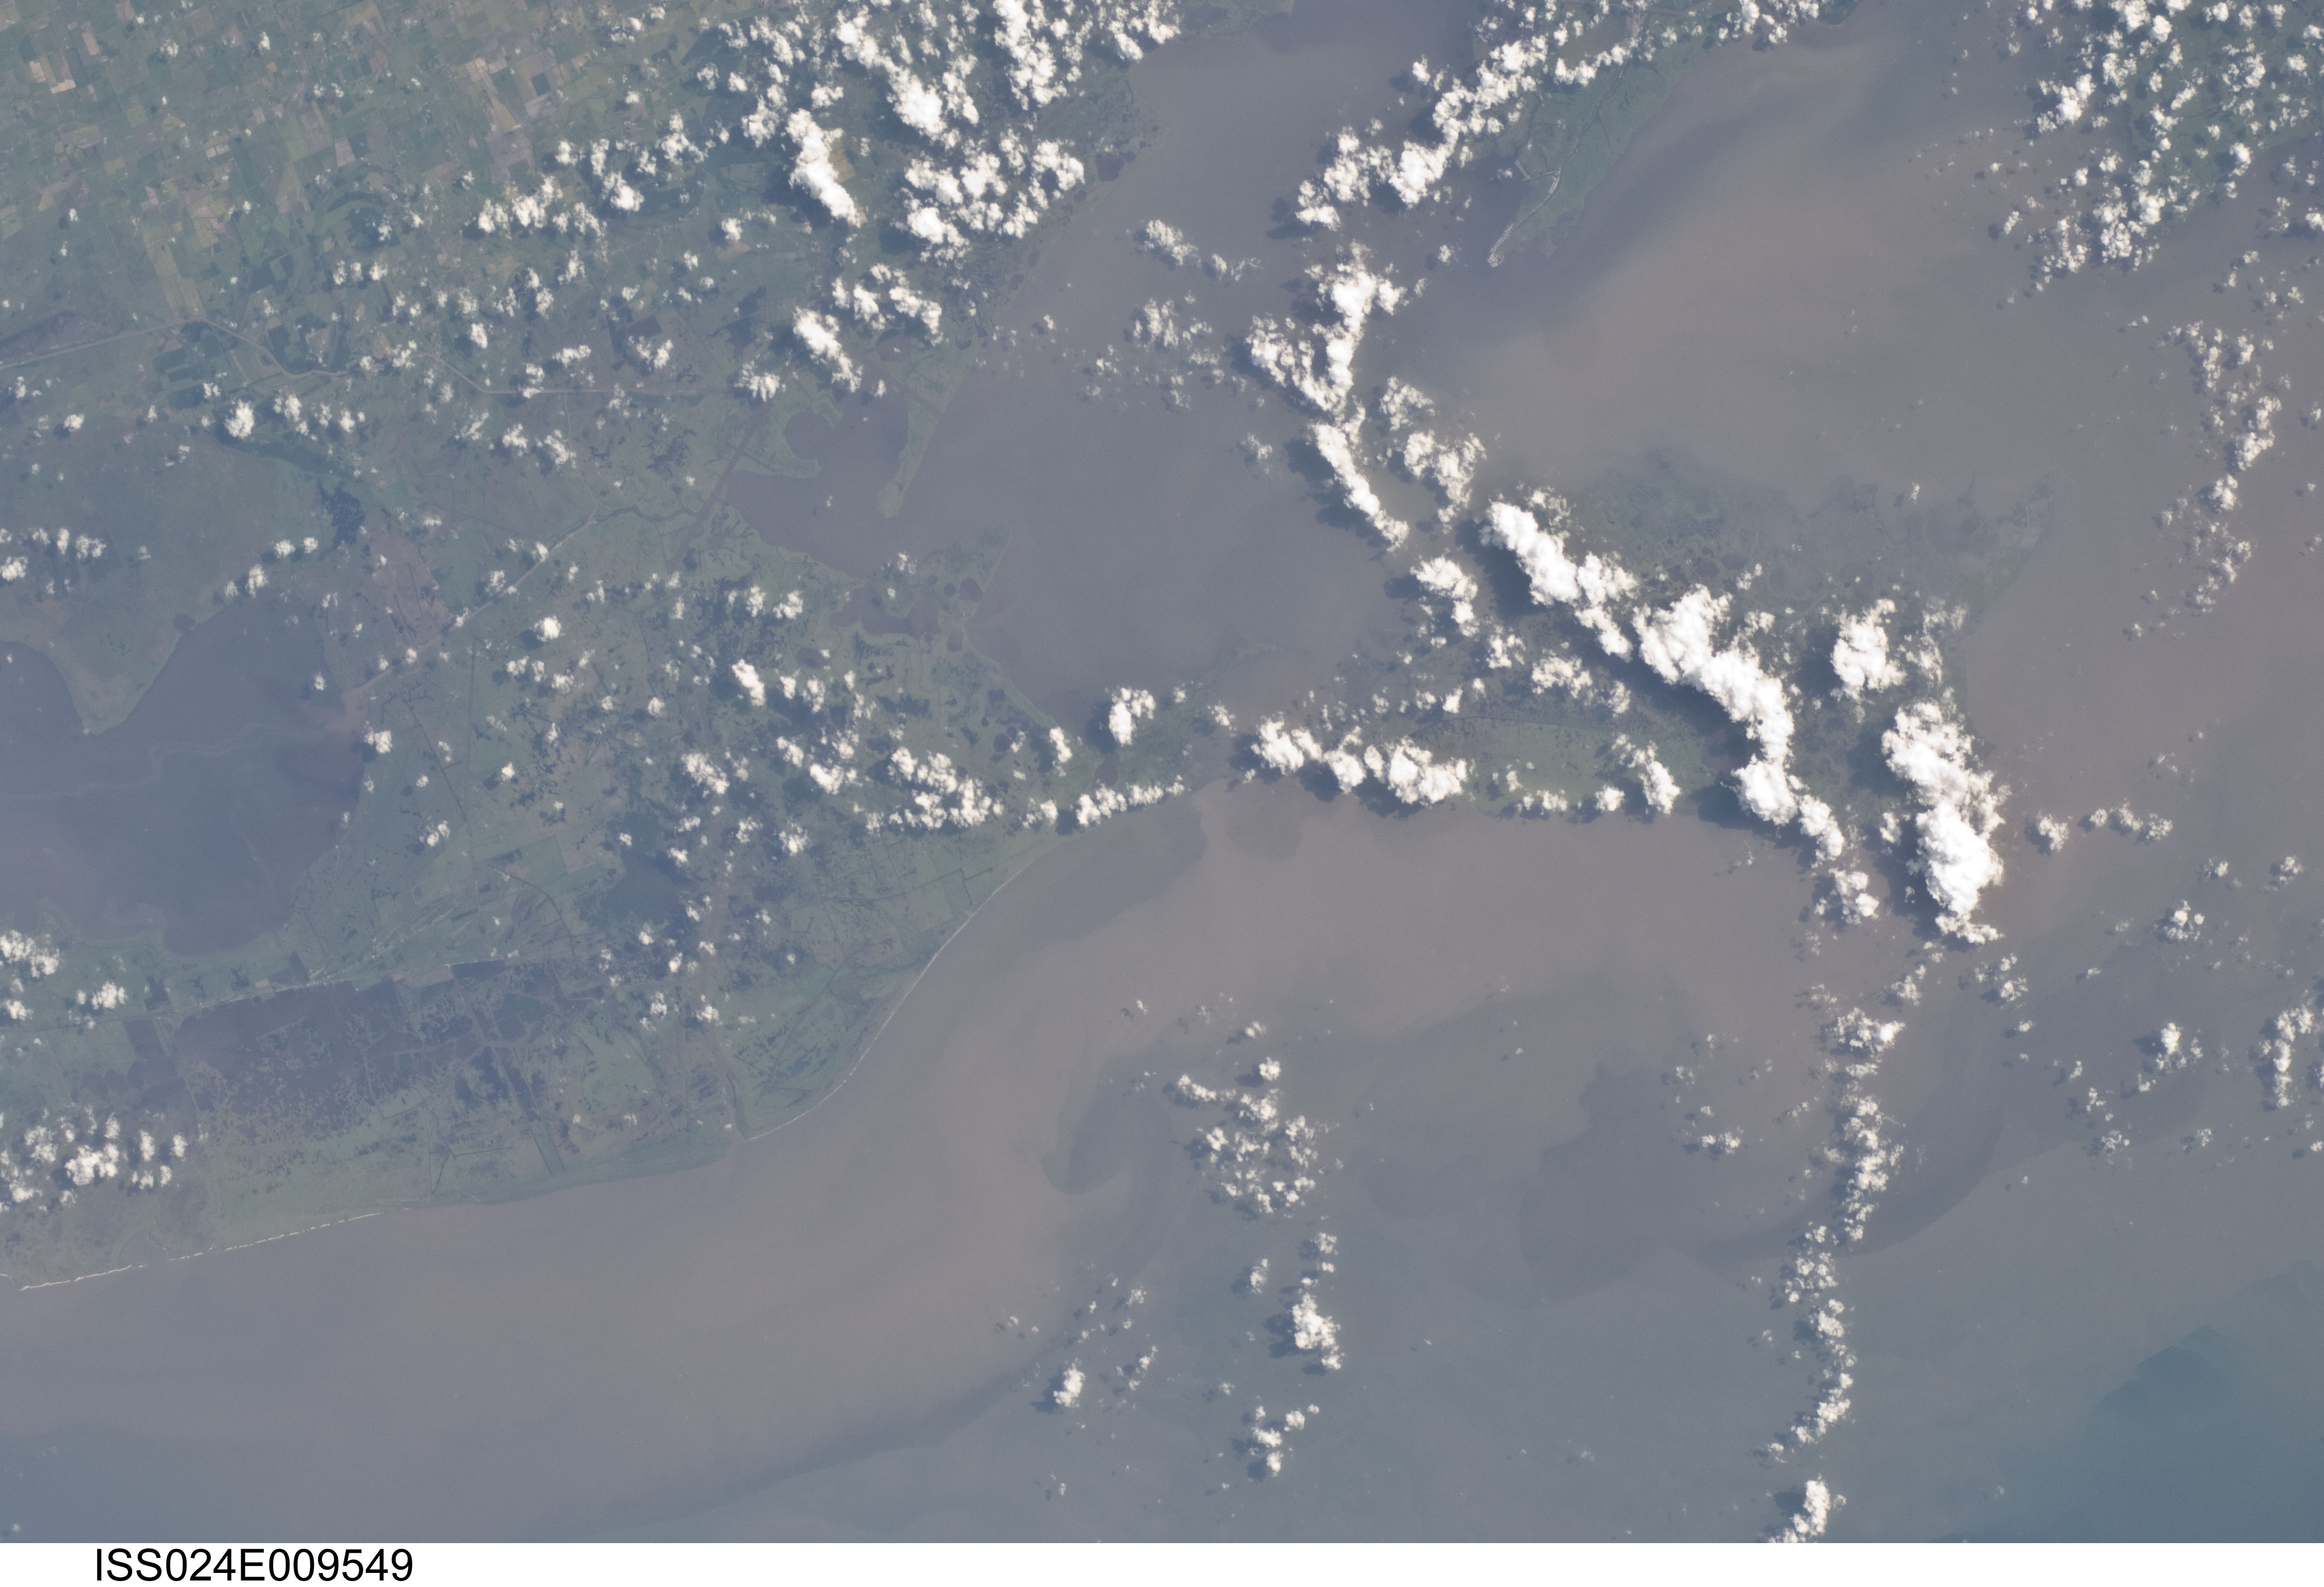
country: USA-LOUISIANA
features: VERMILION B., MARSH I., WHITE LAKE, SED., MARSH, CANALS, BAYS
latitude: 29.6
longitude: -92.1
